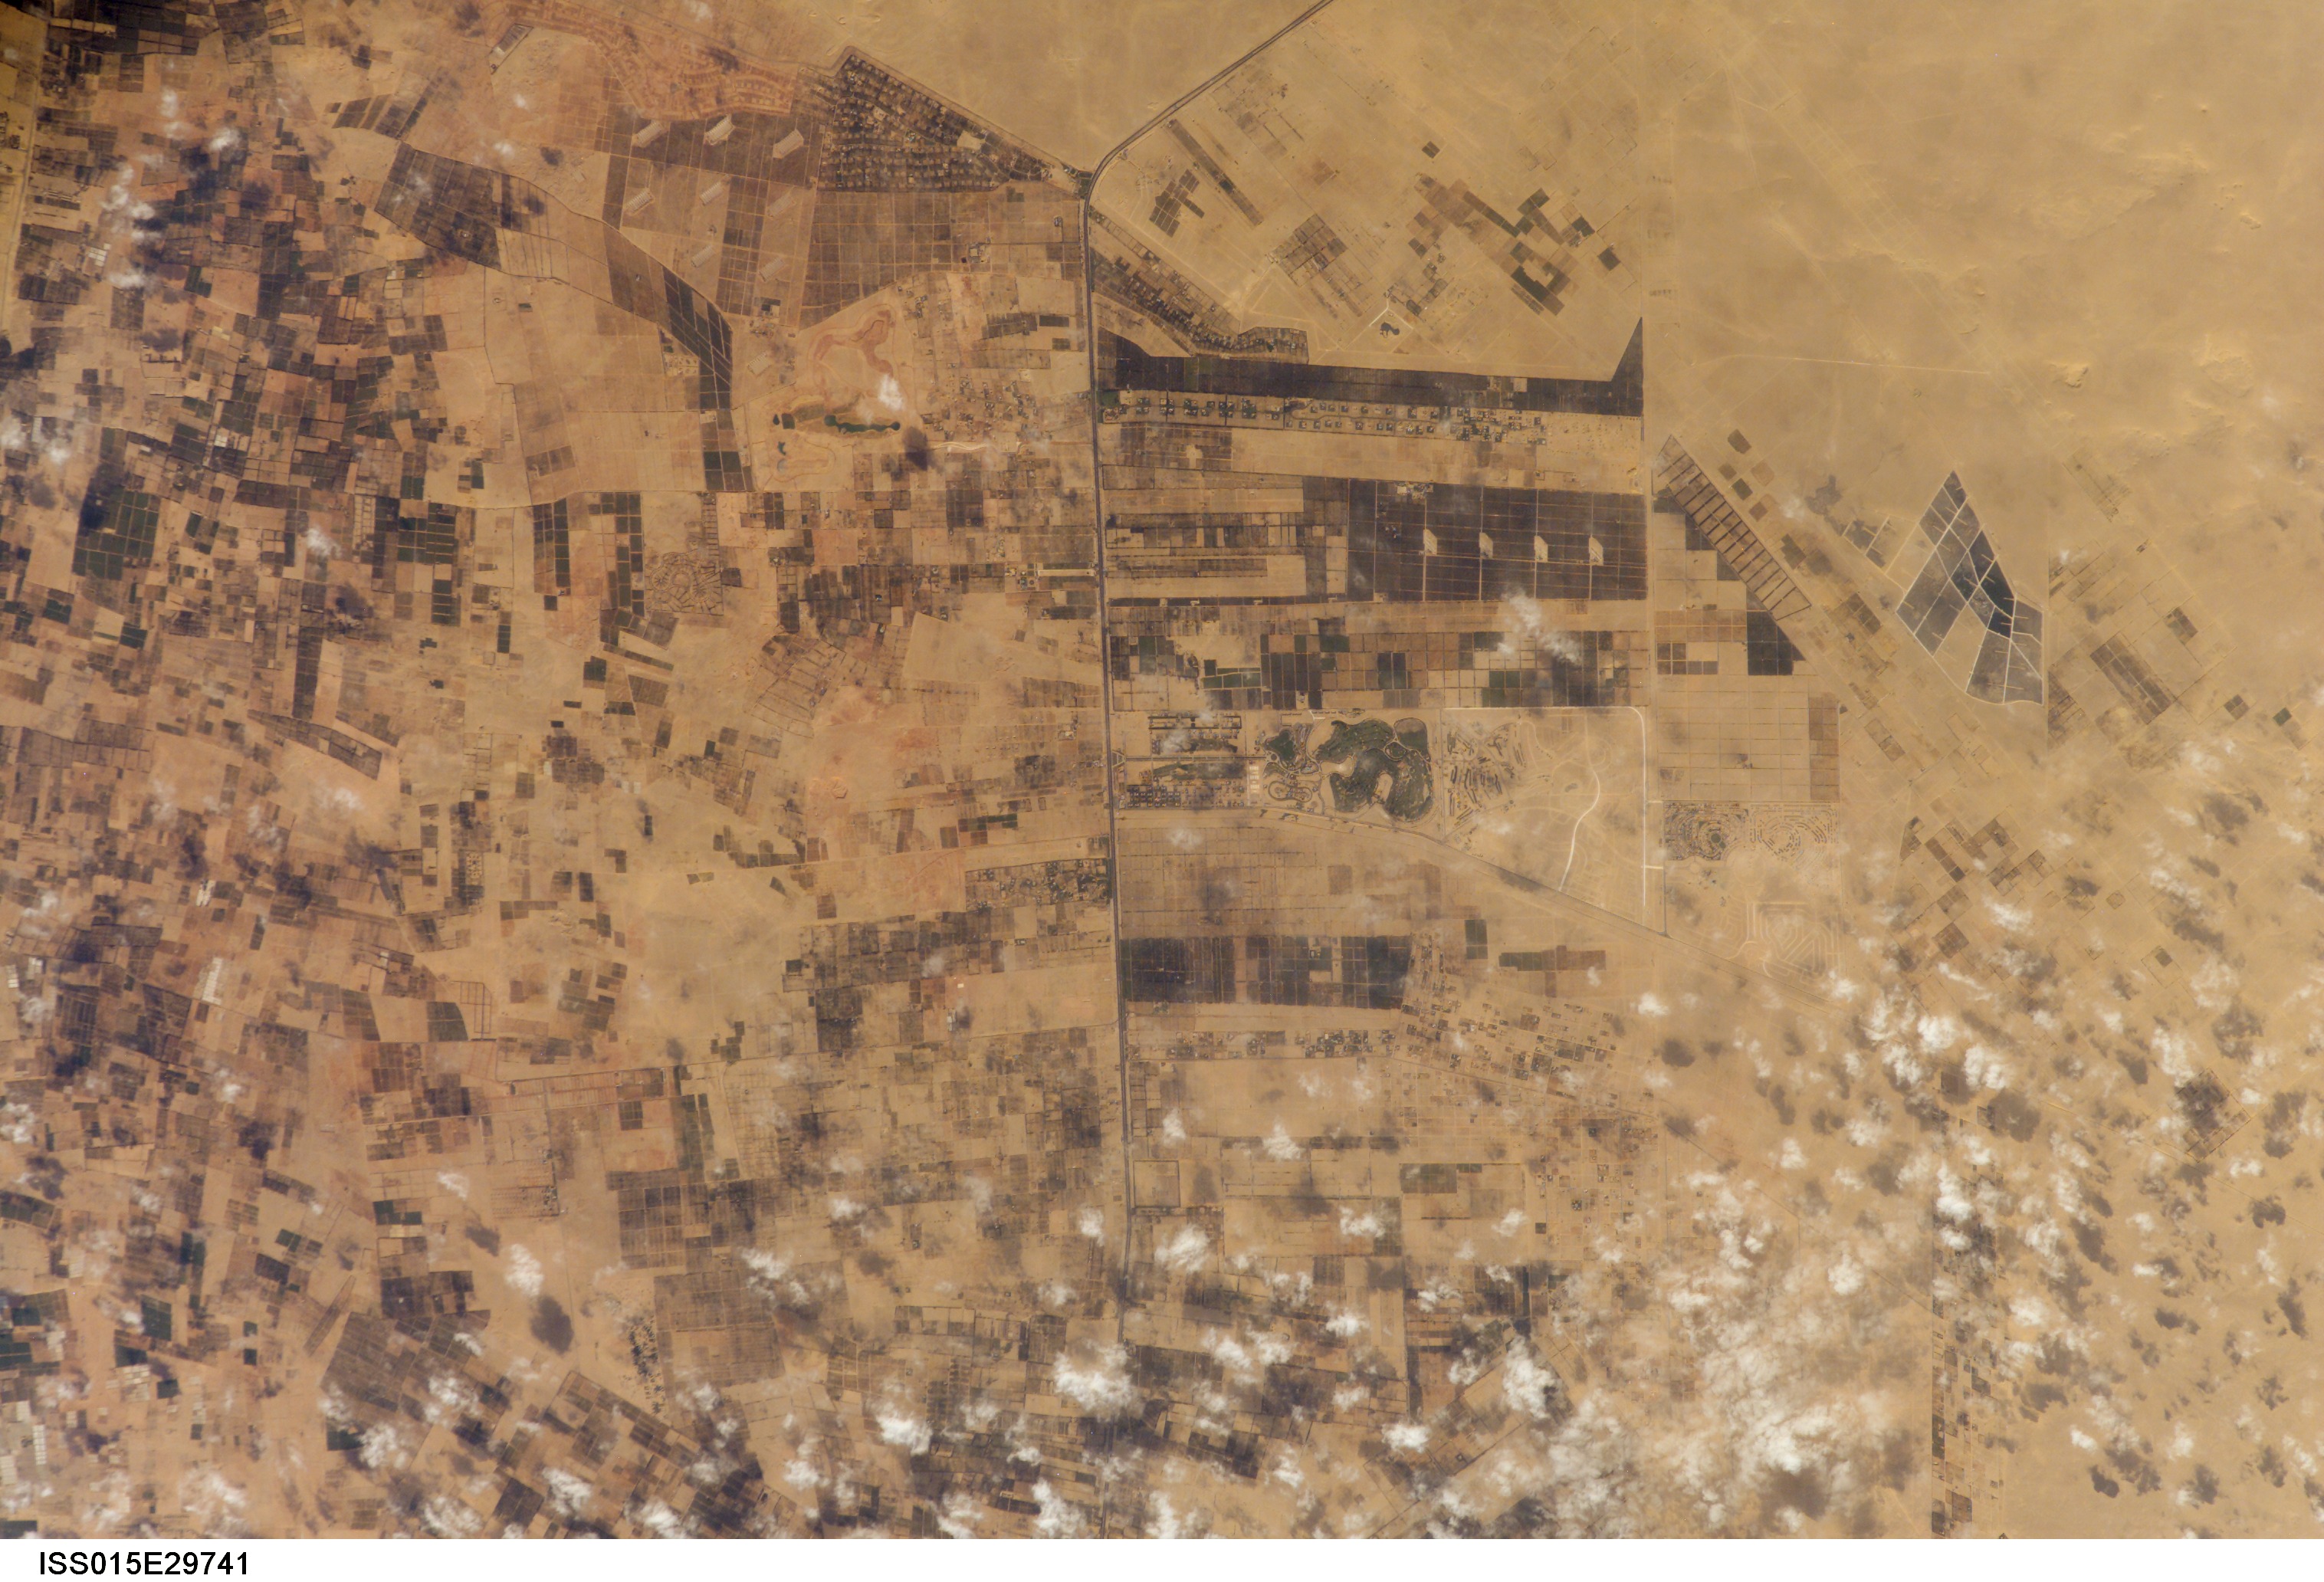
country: EGYPT
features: DESERT, AGR., NW. OF EL GIZA
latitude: 30.2
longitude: 30.9
